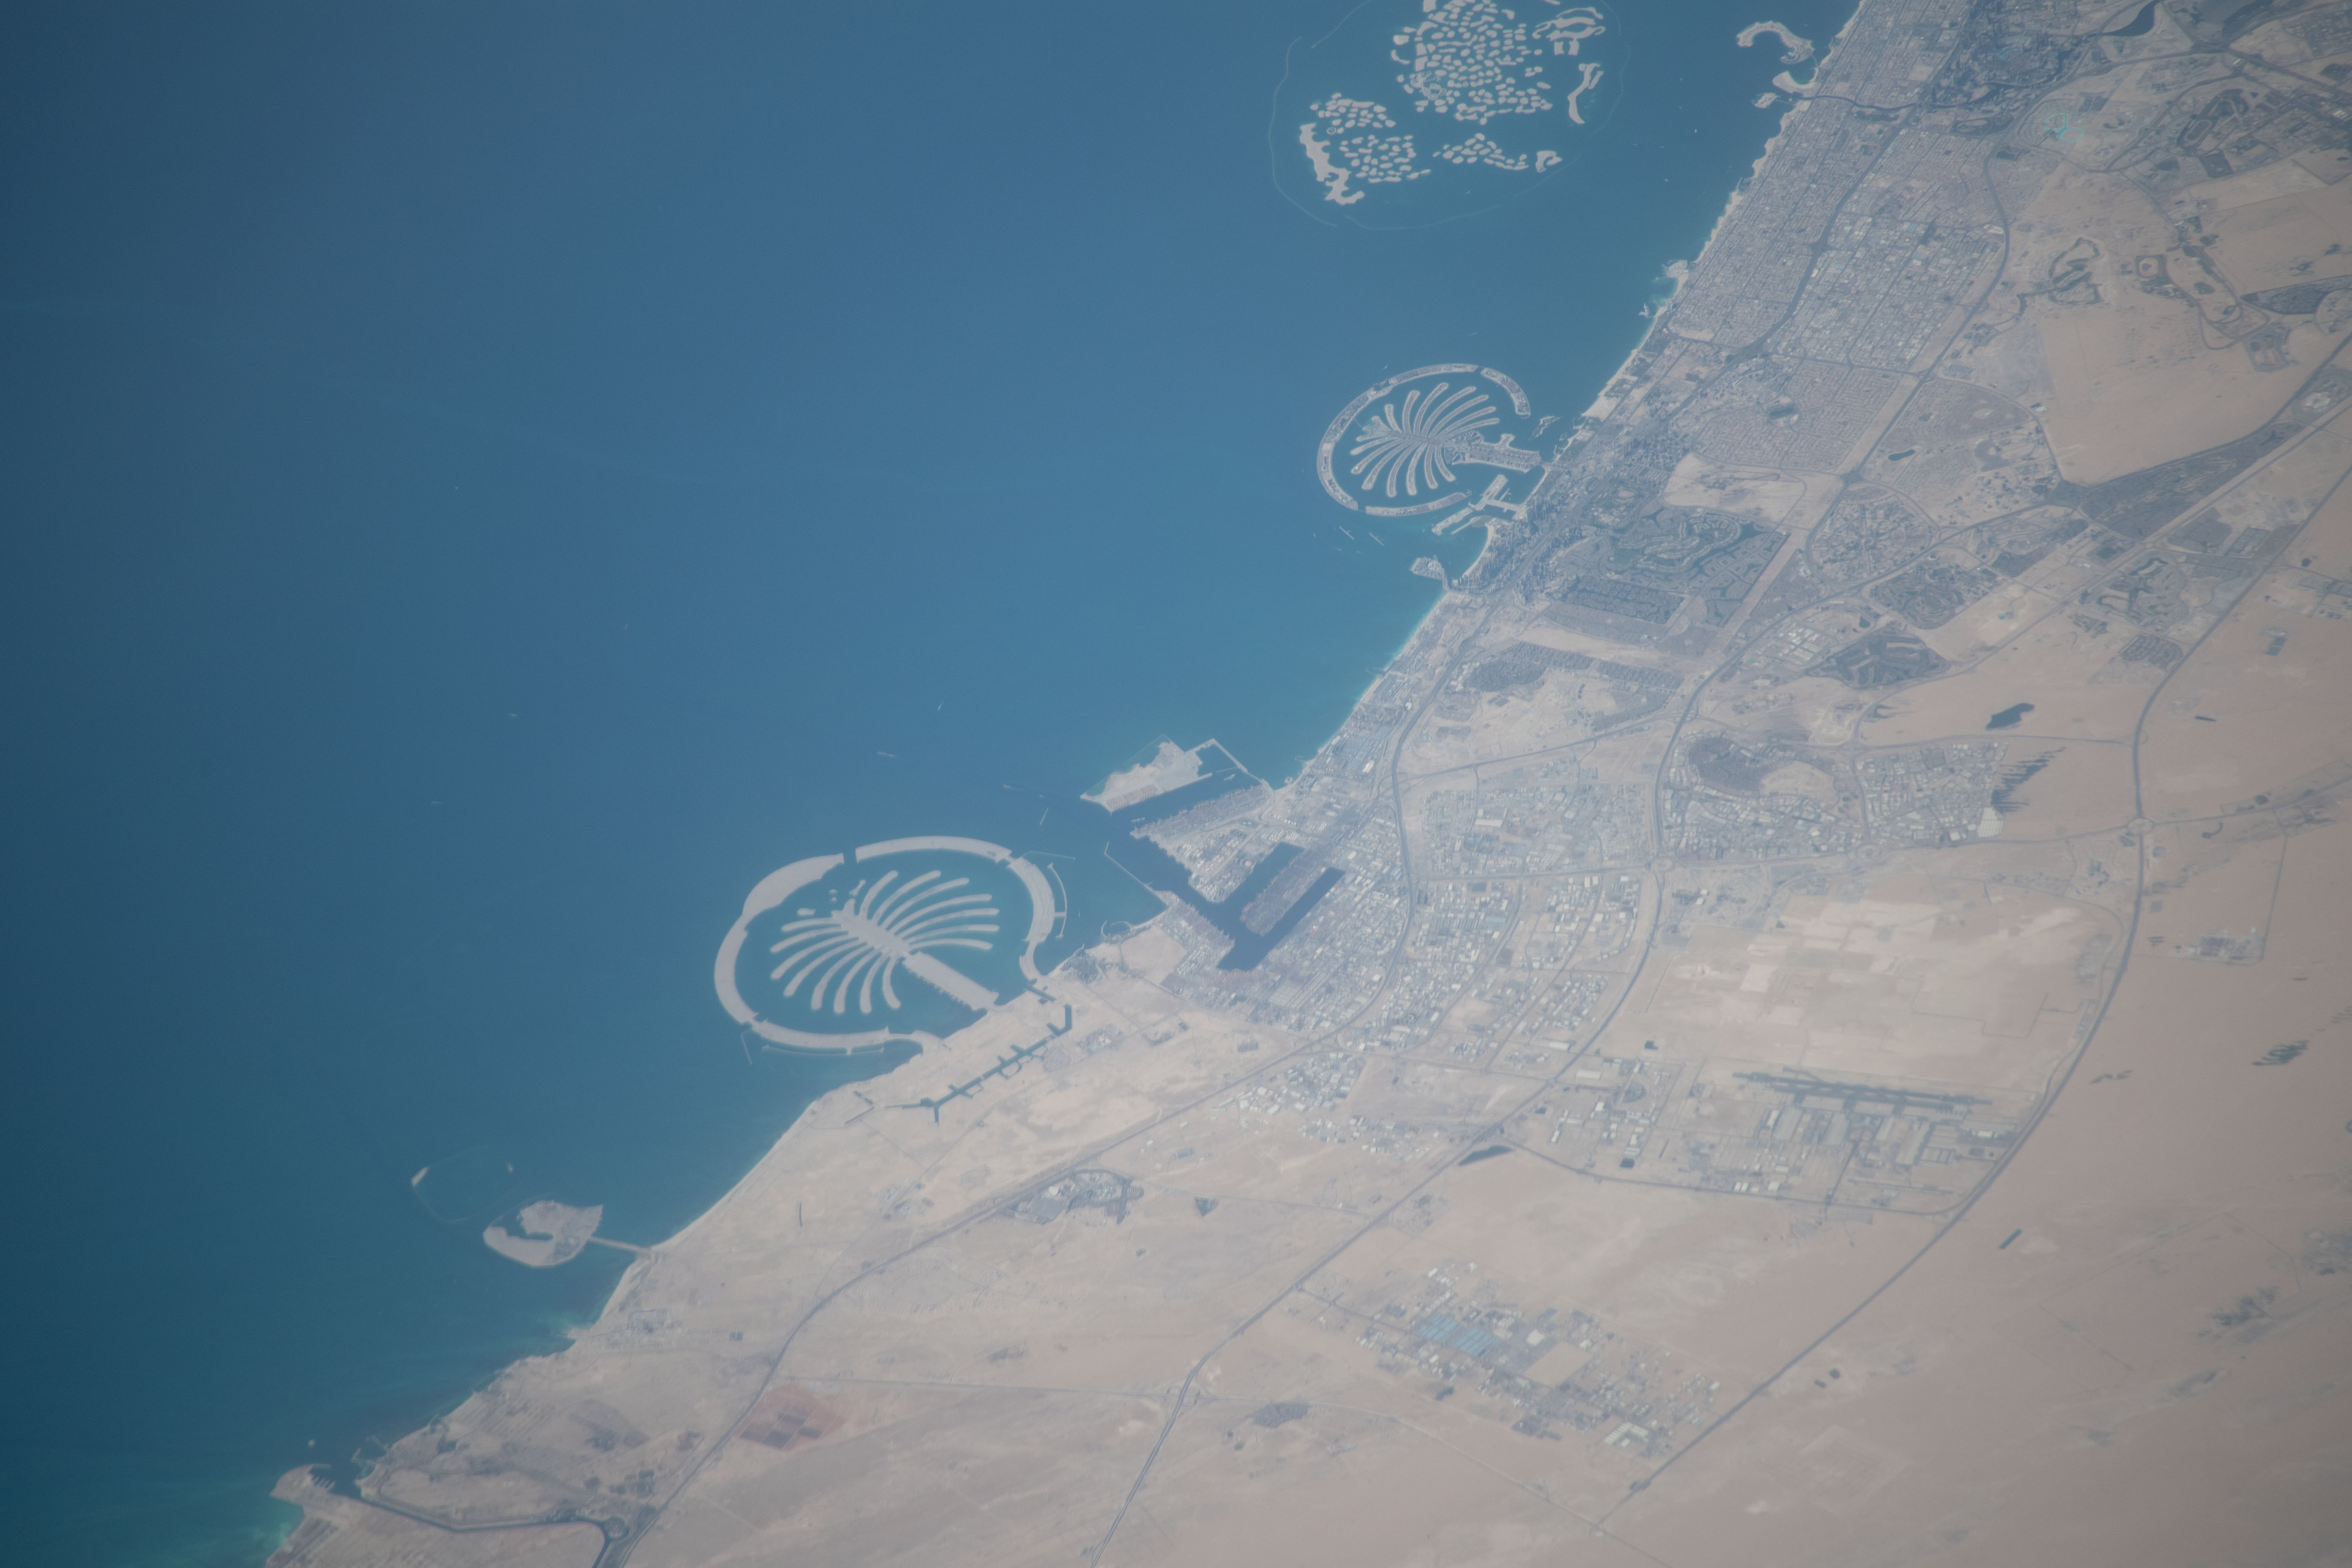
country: UNITED ARAB EMIRATES
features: PERSIAN GULF, THE PALM JEBEL ALI, THE PALM JUMEIRAH, DUBAI, PORT
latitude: 25.0
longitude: 55.0
